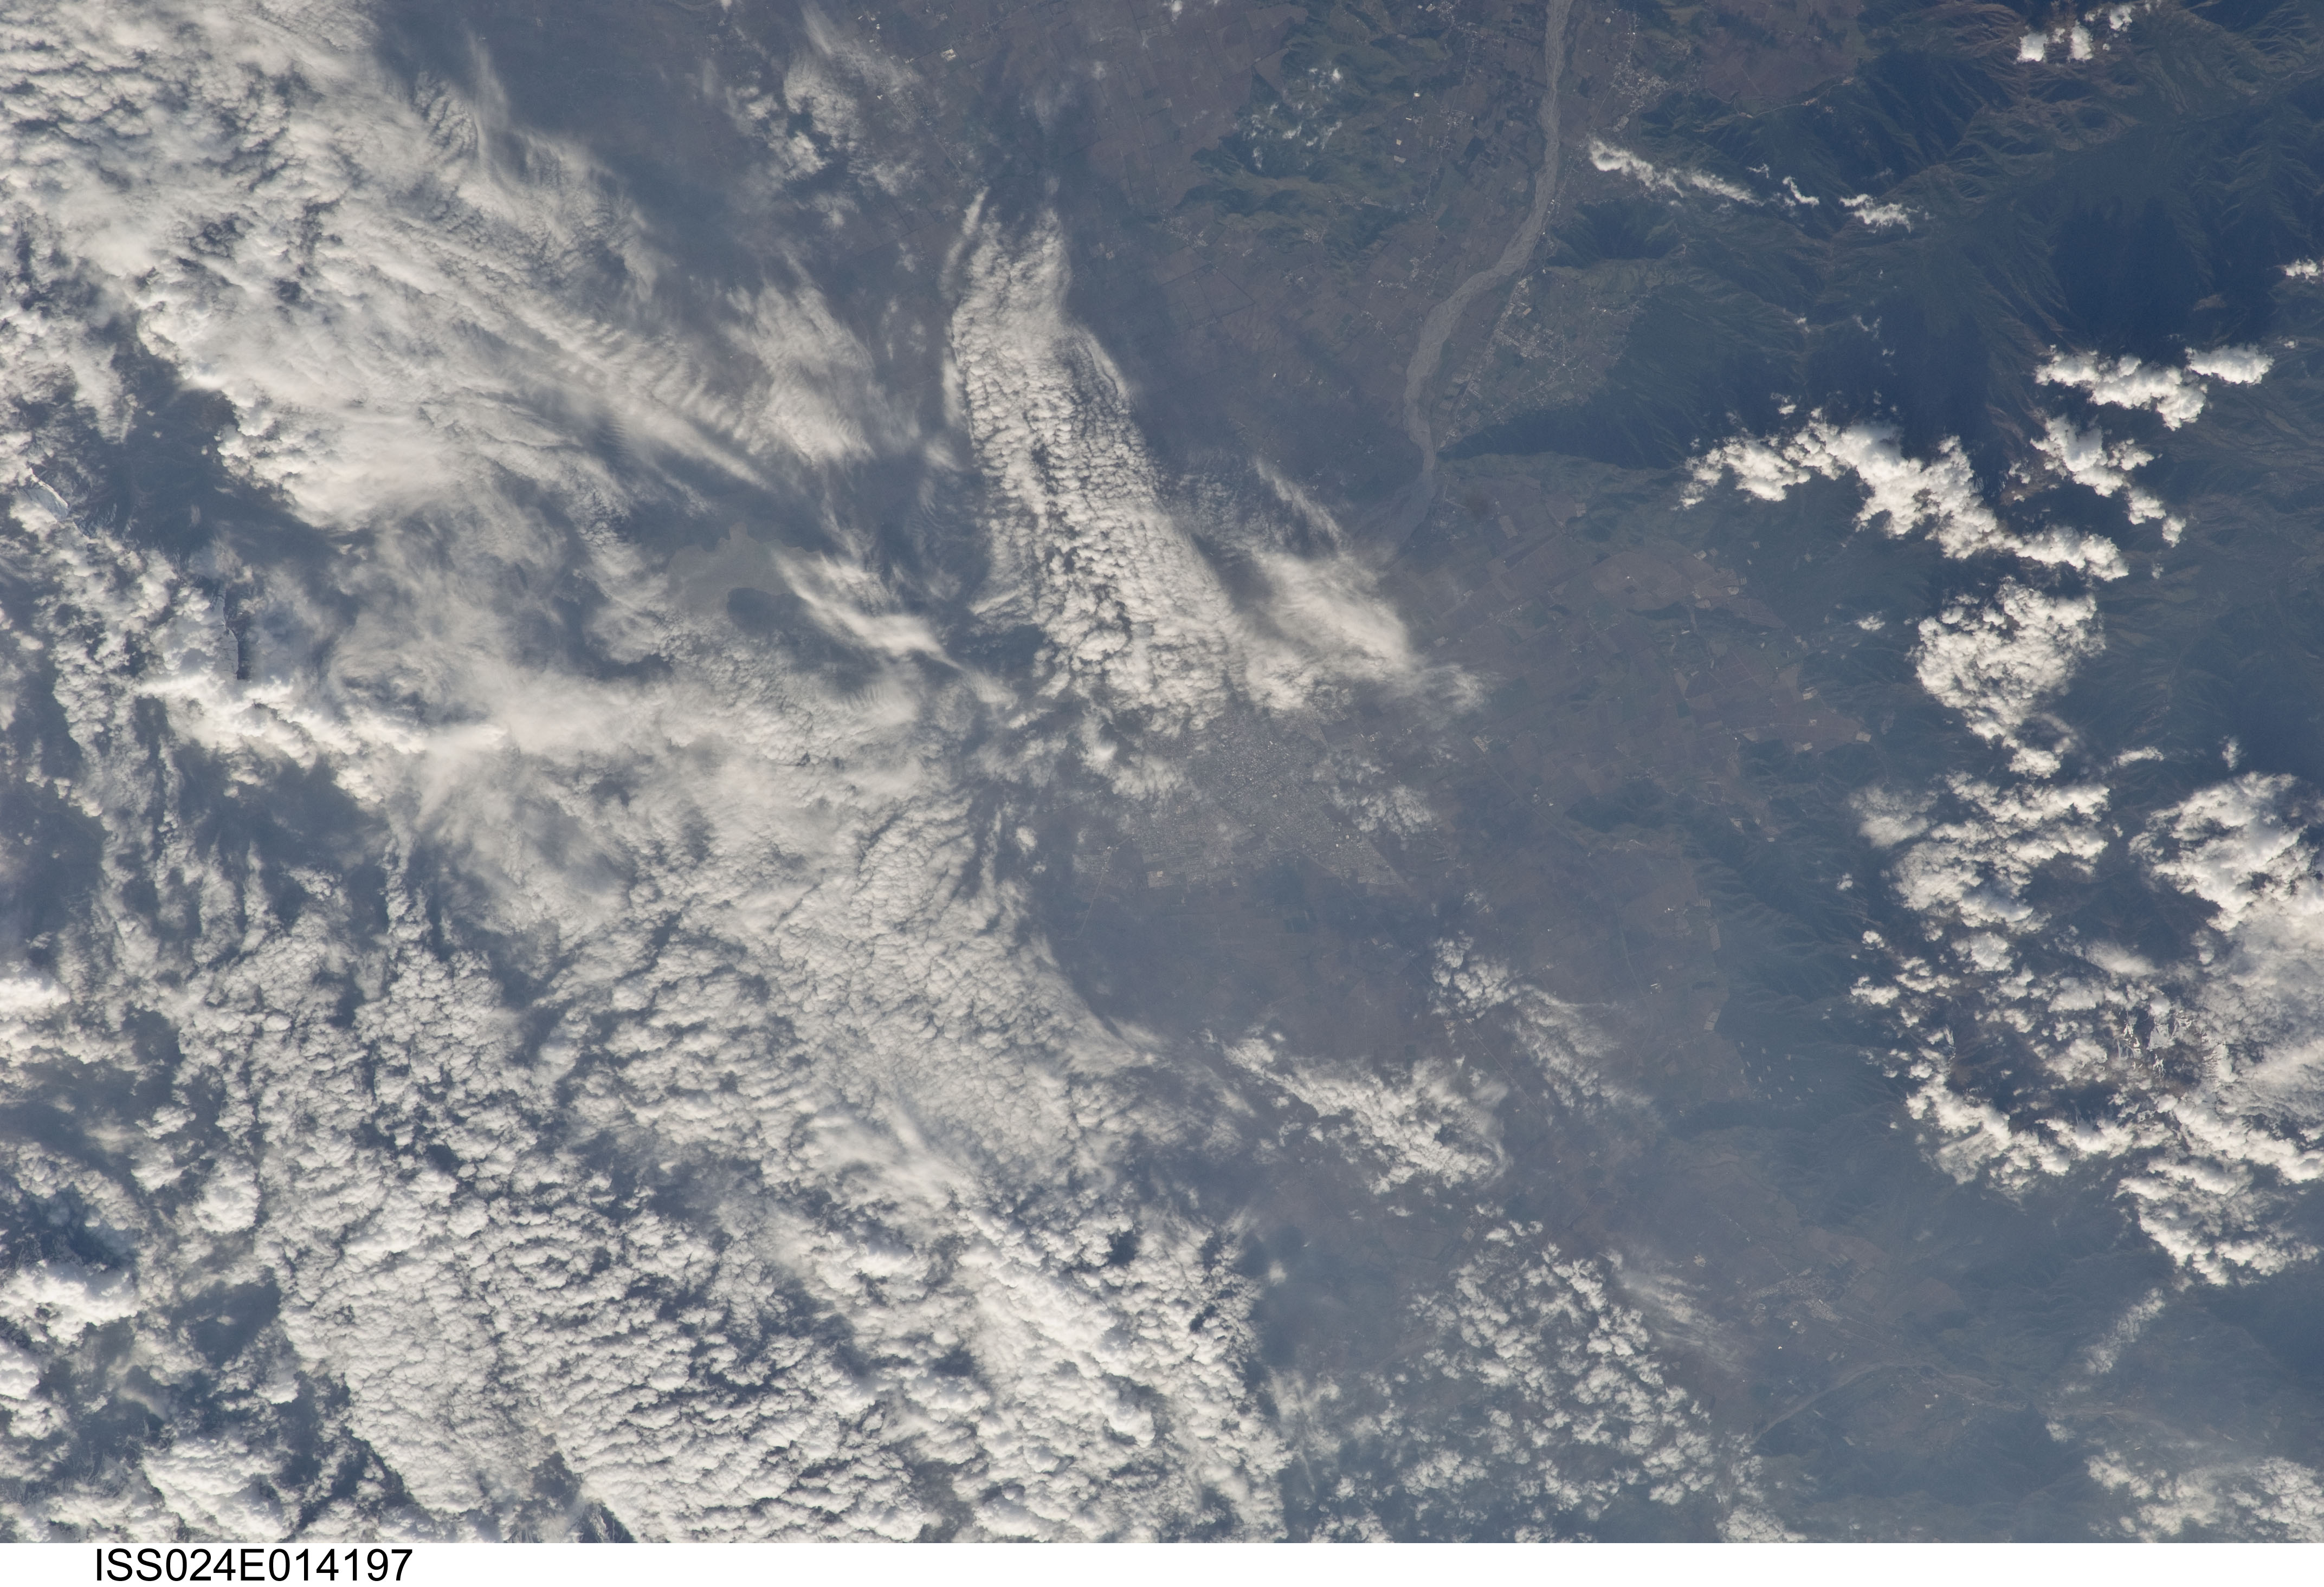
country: CHILE
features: RANCAGUA, CACHAPOAL R., FOR., MTS., AGR.
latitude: -34.2
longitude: -70.7
